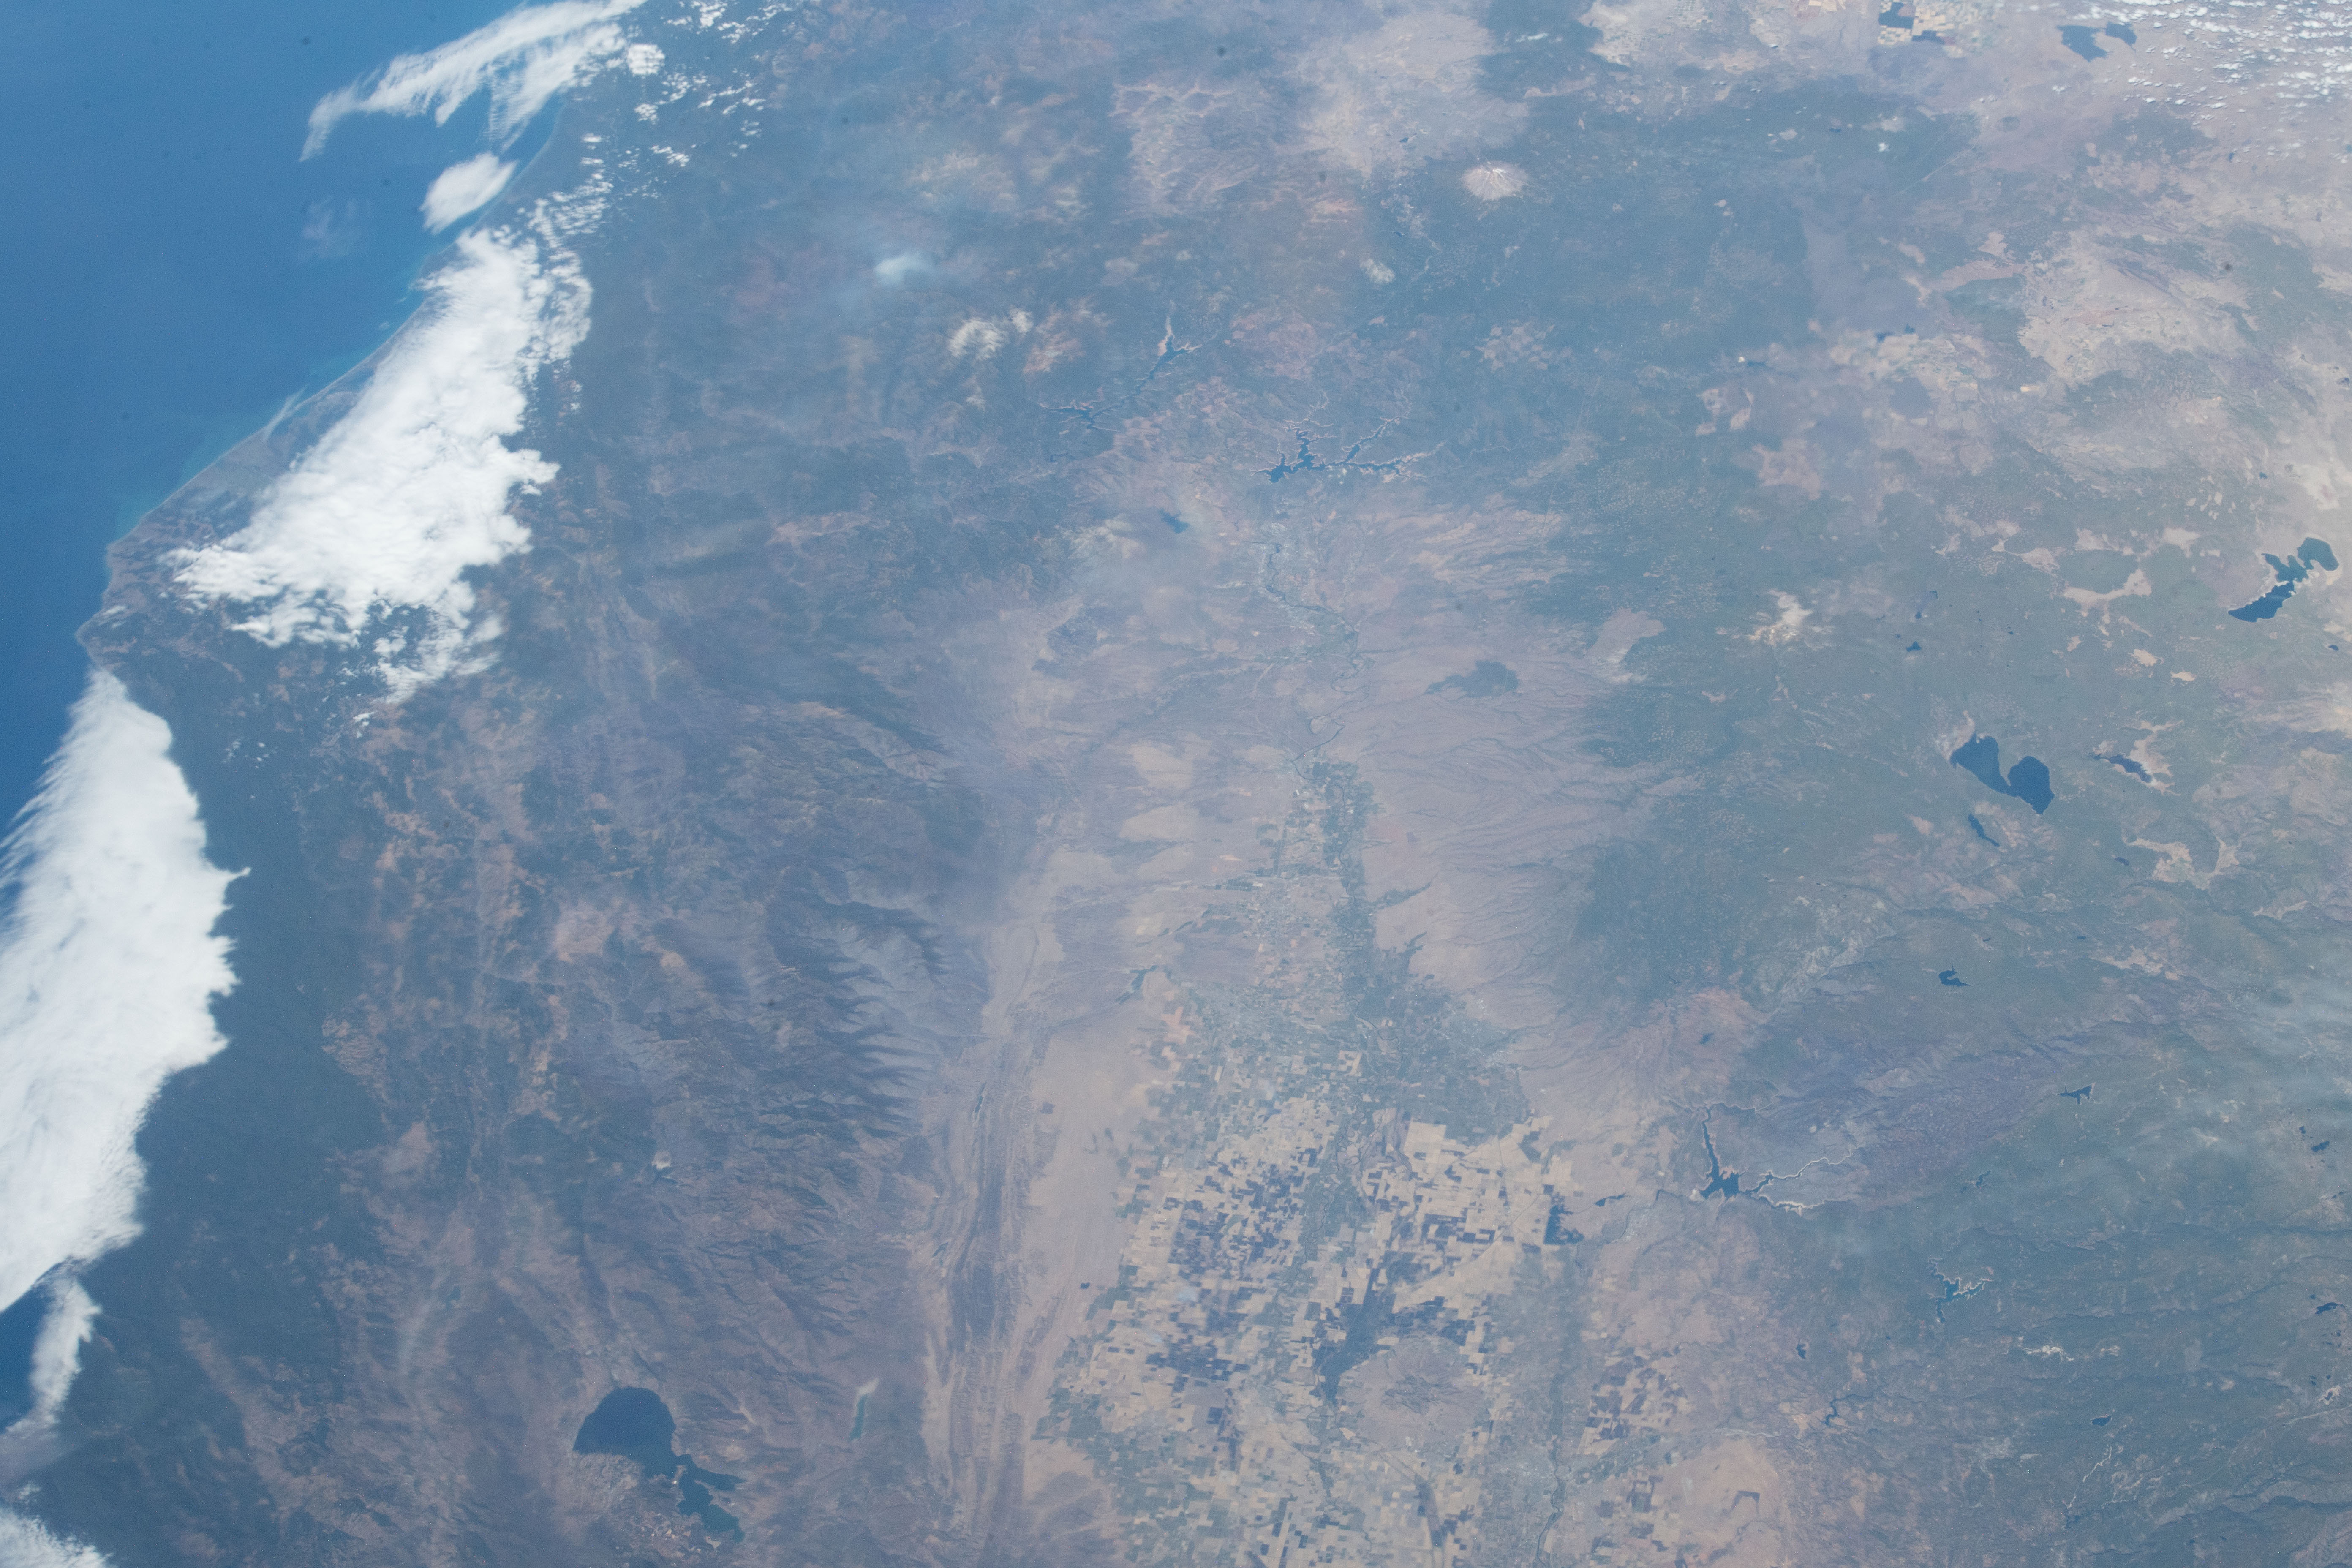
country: USA-CALIFORNIA
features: CENTRAL VALLEY, PACIFIC OCEAN, CLEAR LAKE, LAKE ALMANOR, EAGLE LAKE, PACIFIC OCEAN, KLAMATH MOUNTAINS
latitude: 40.0
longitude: -122.0
